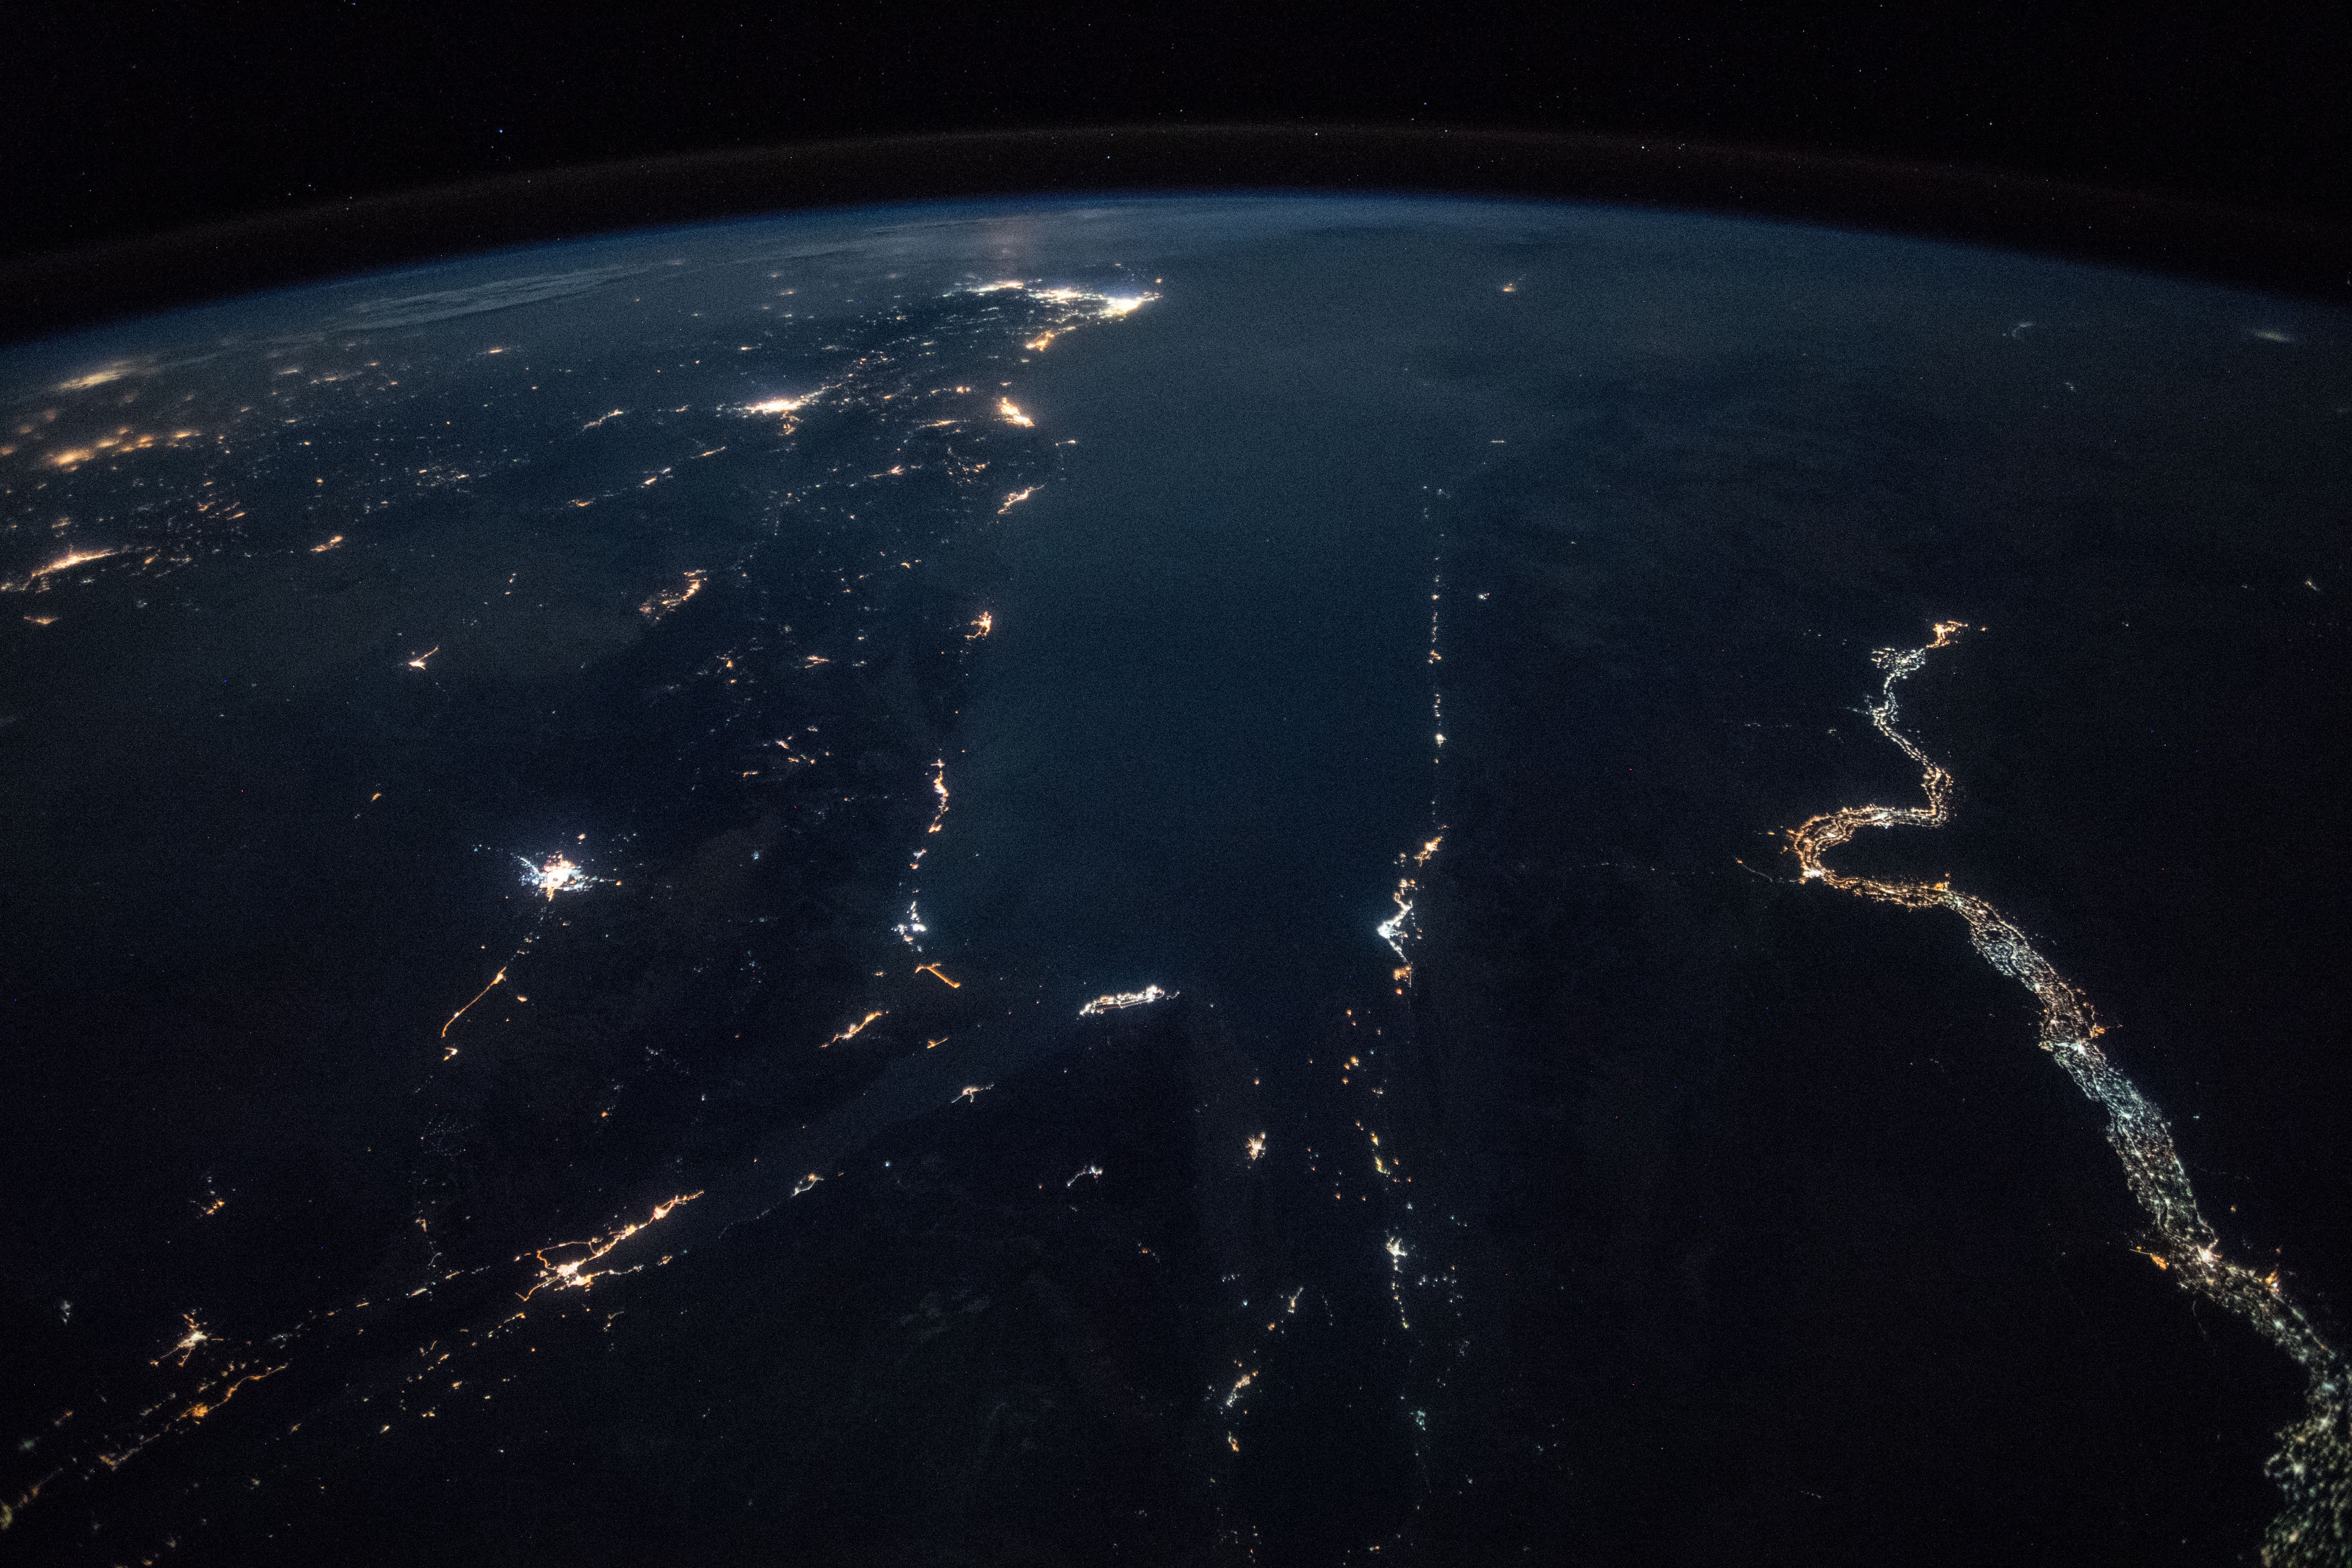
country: SAUDI ARABIA
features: GULF OF SUEZ, GULF OF AQABA, HEJAZ MOUNTAINS, TABUK CITY, RAS MOHAMMED CITY, SHARM EL-SHEIKH CITY, NILE RIVER, EARTH LIMB, NIGHT
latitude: 27.3
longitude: 34.7
